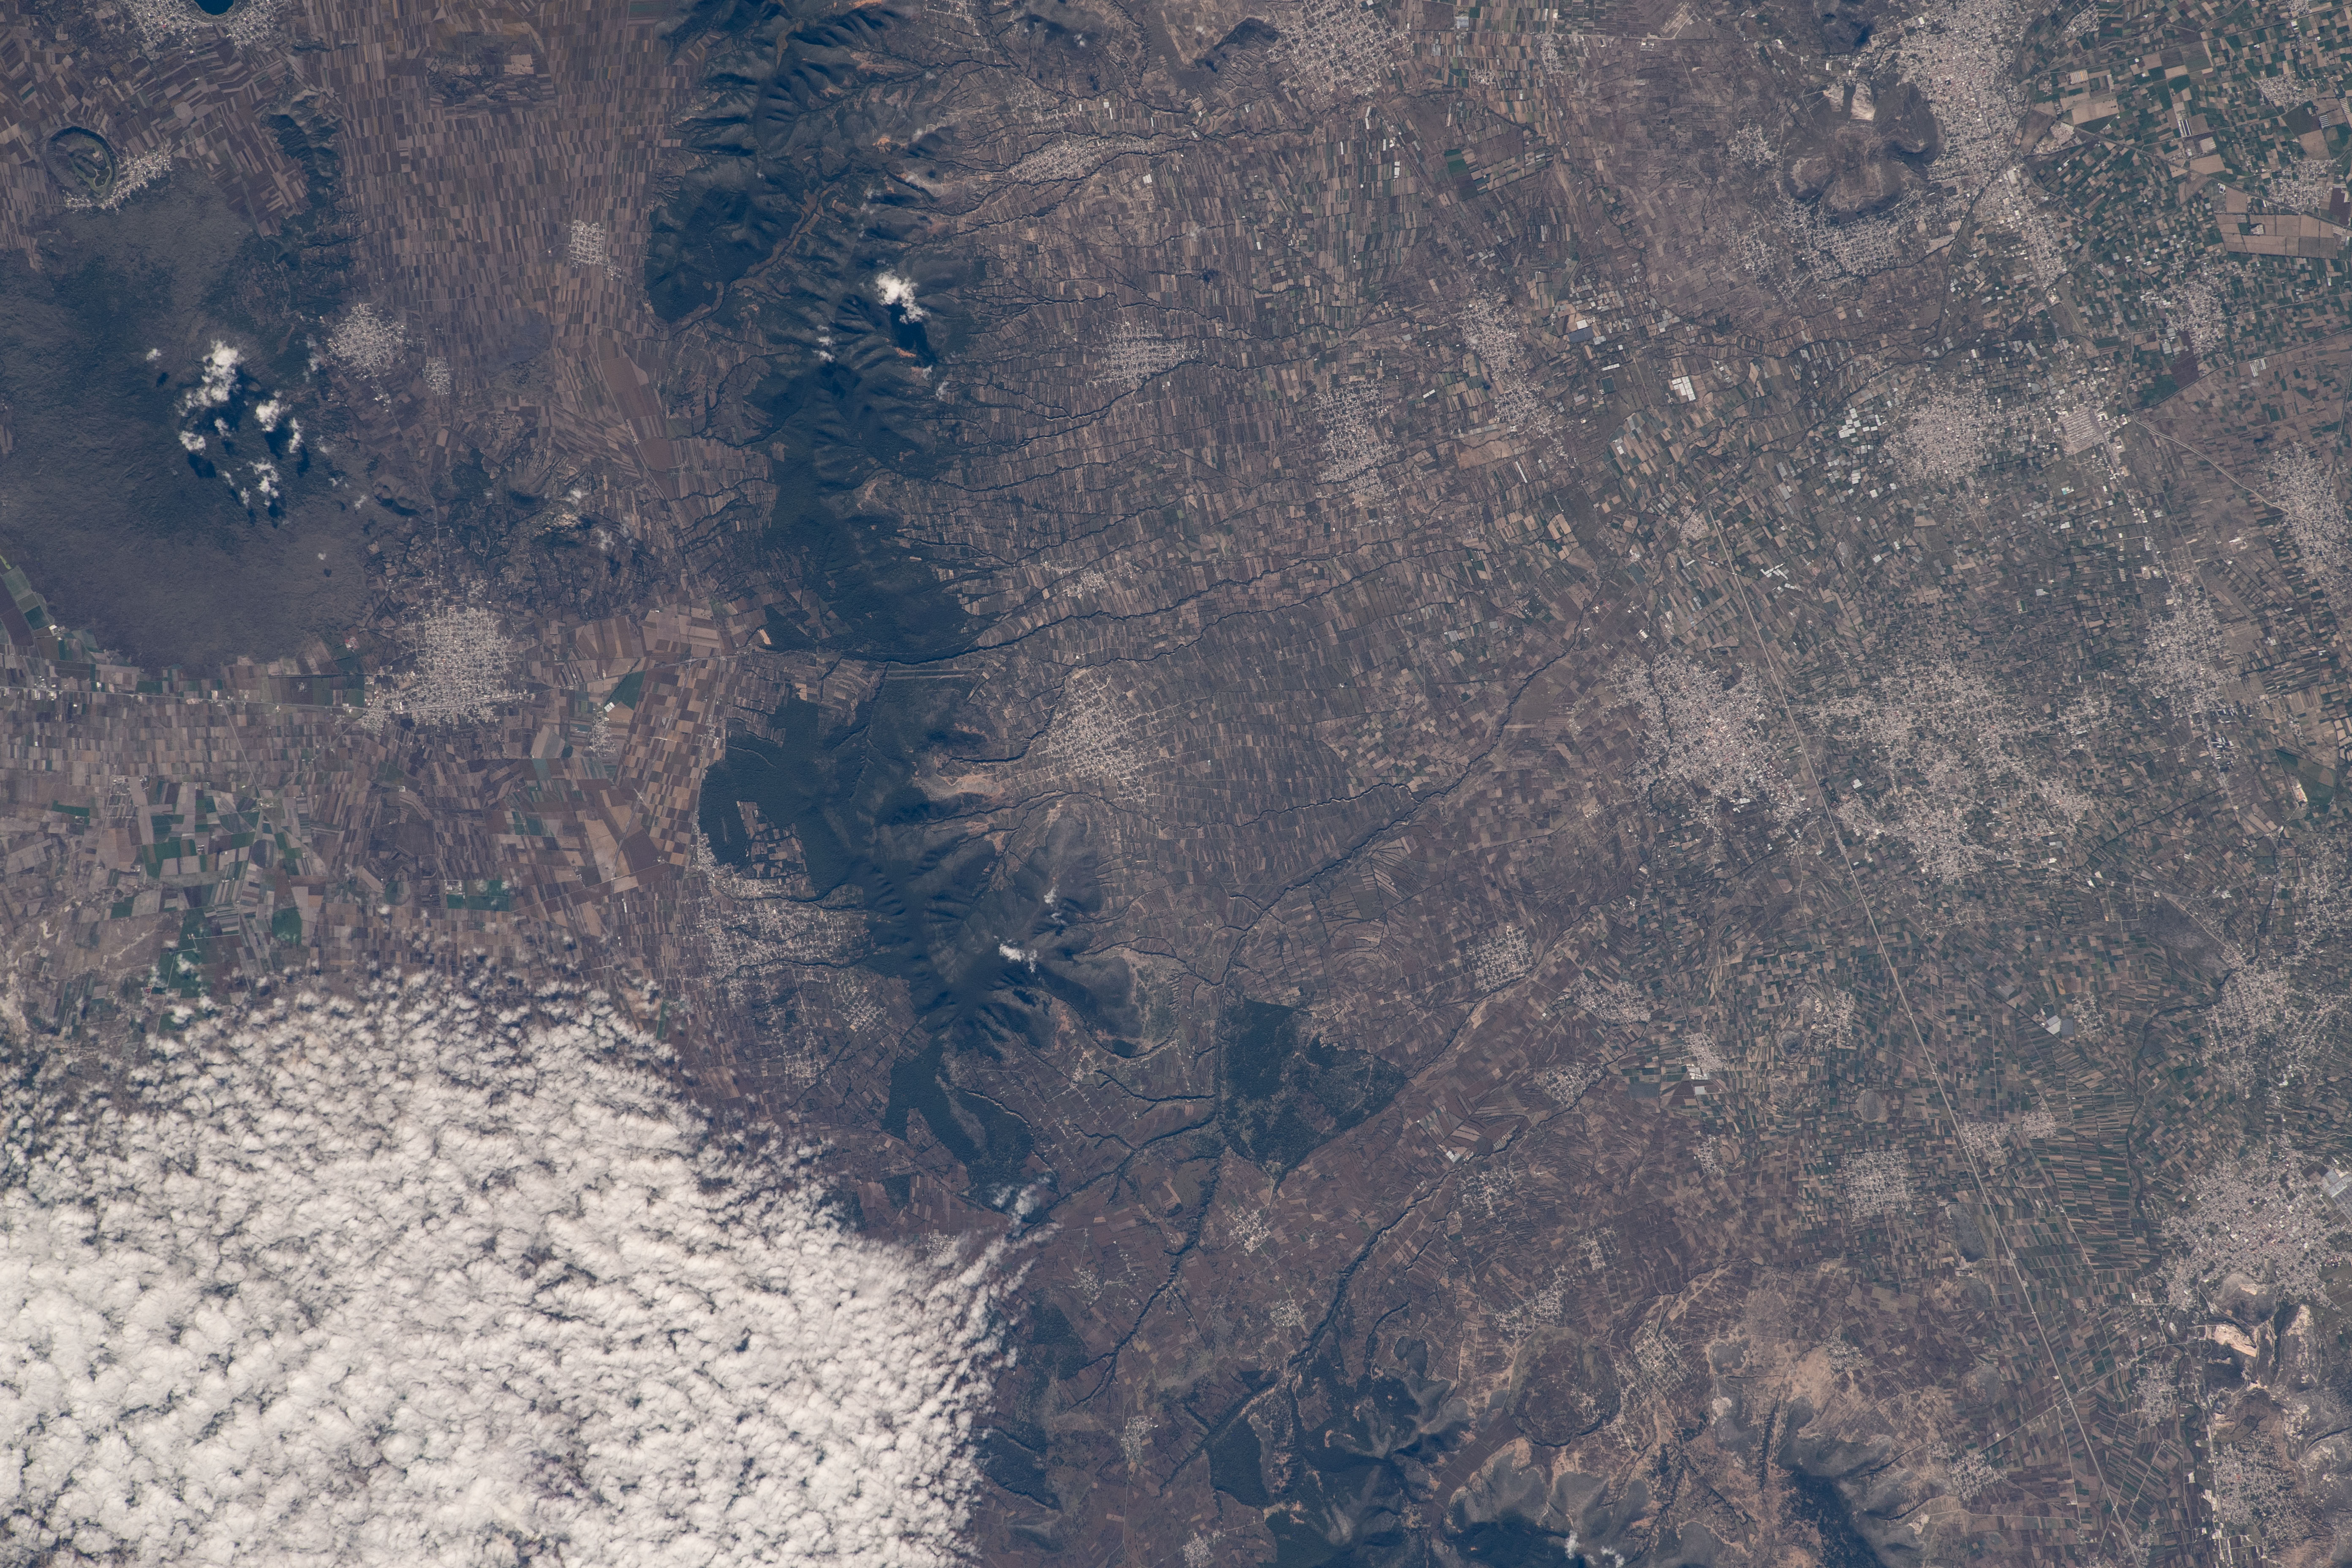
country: MEXICO
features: SAN SEBASTIAN VILLANUEVA, ACATZINGO
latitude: 19.0
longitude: -97.8
